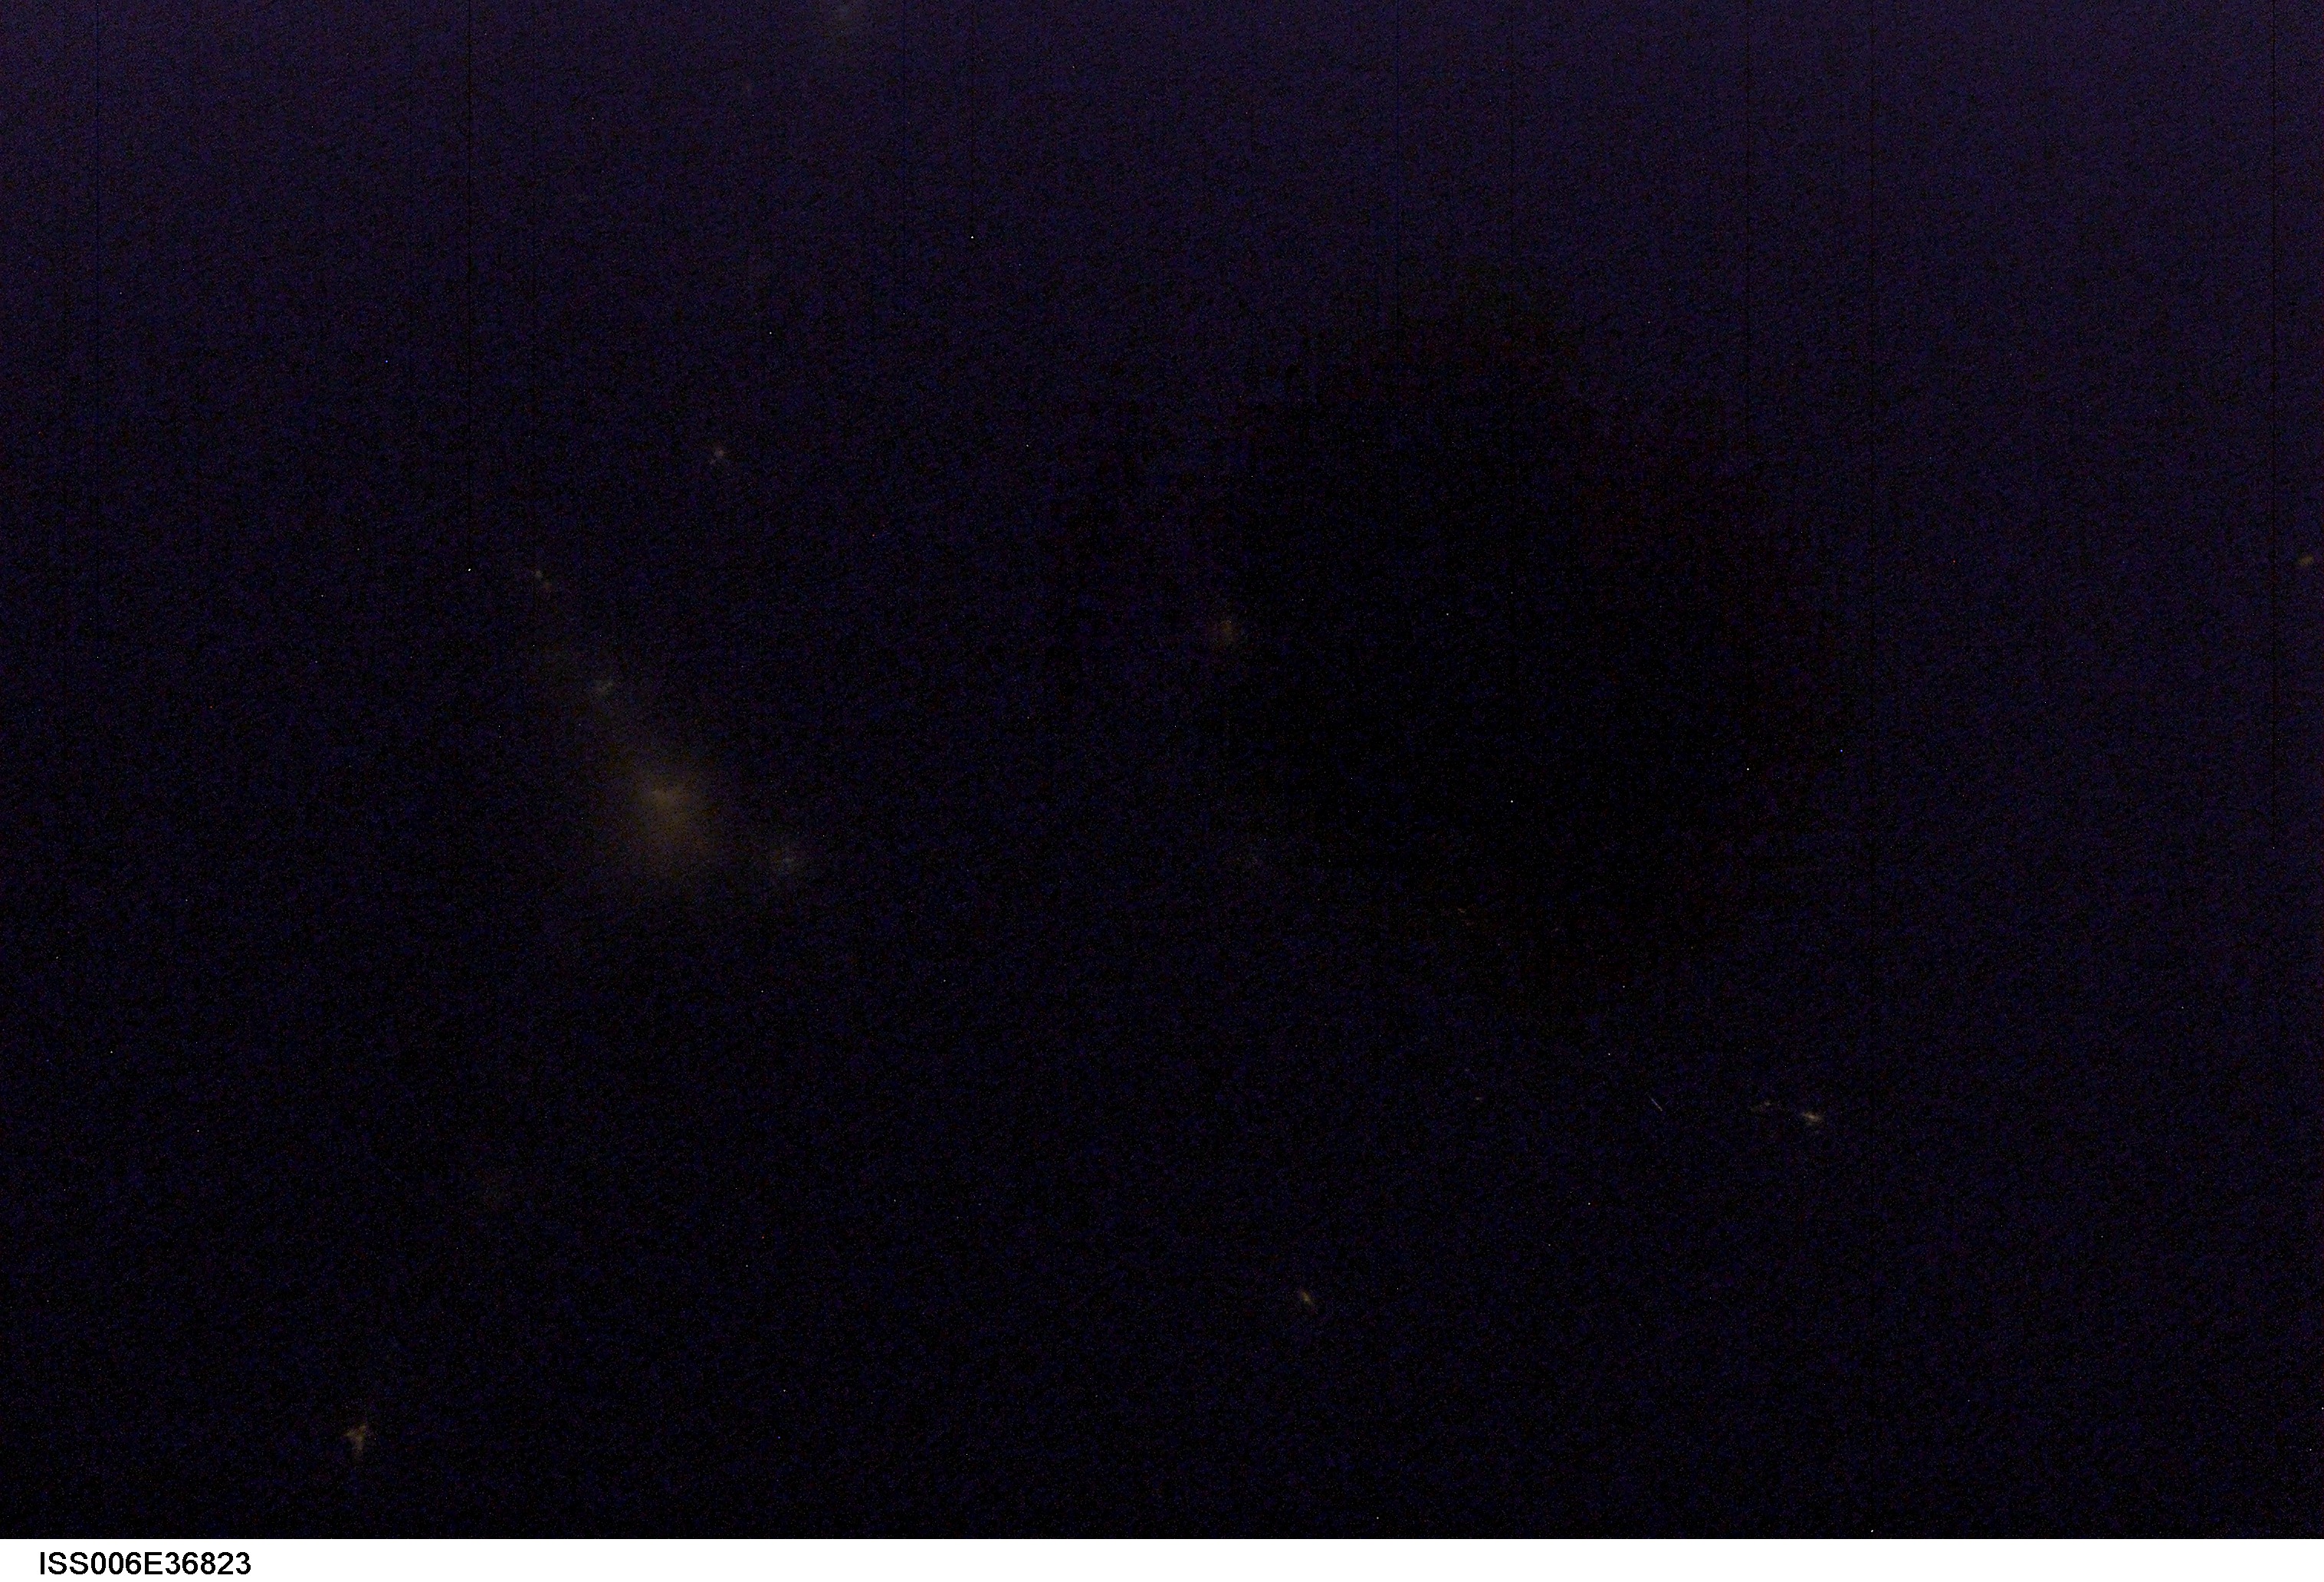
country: USA-WASHINGTON
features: DARK EARTHOBS
